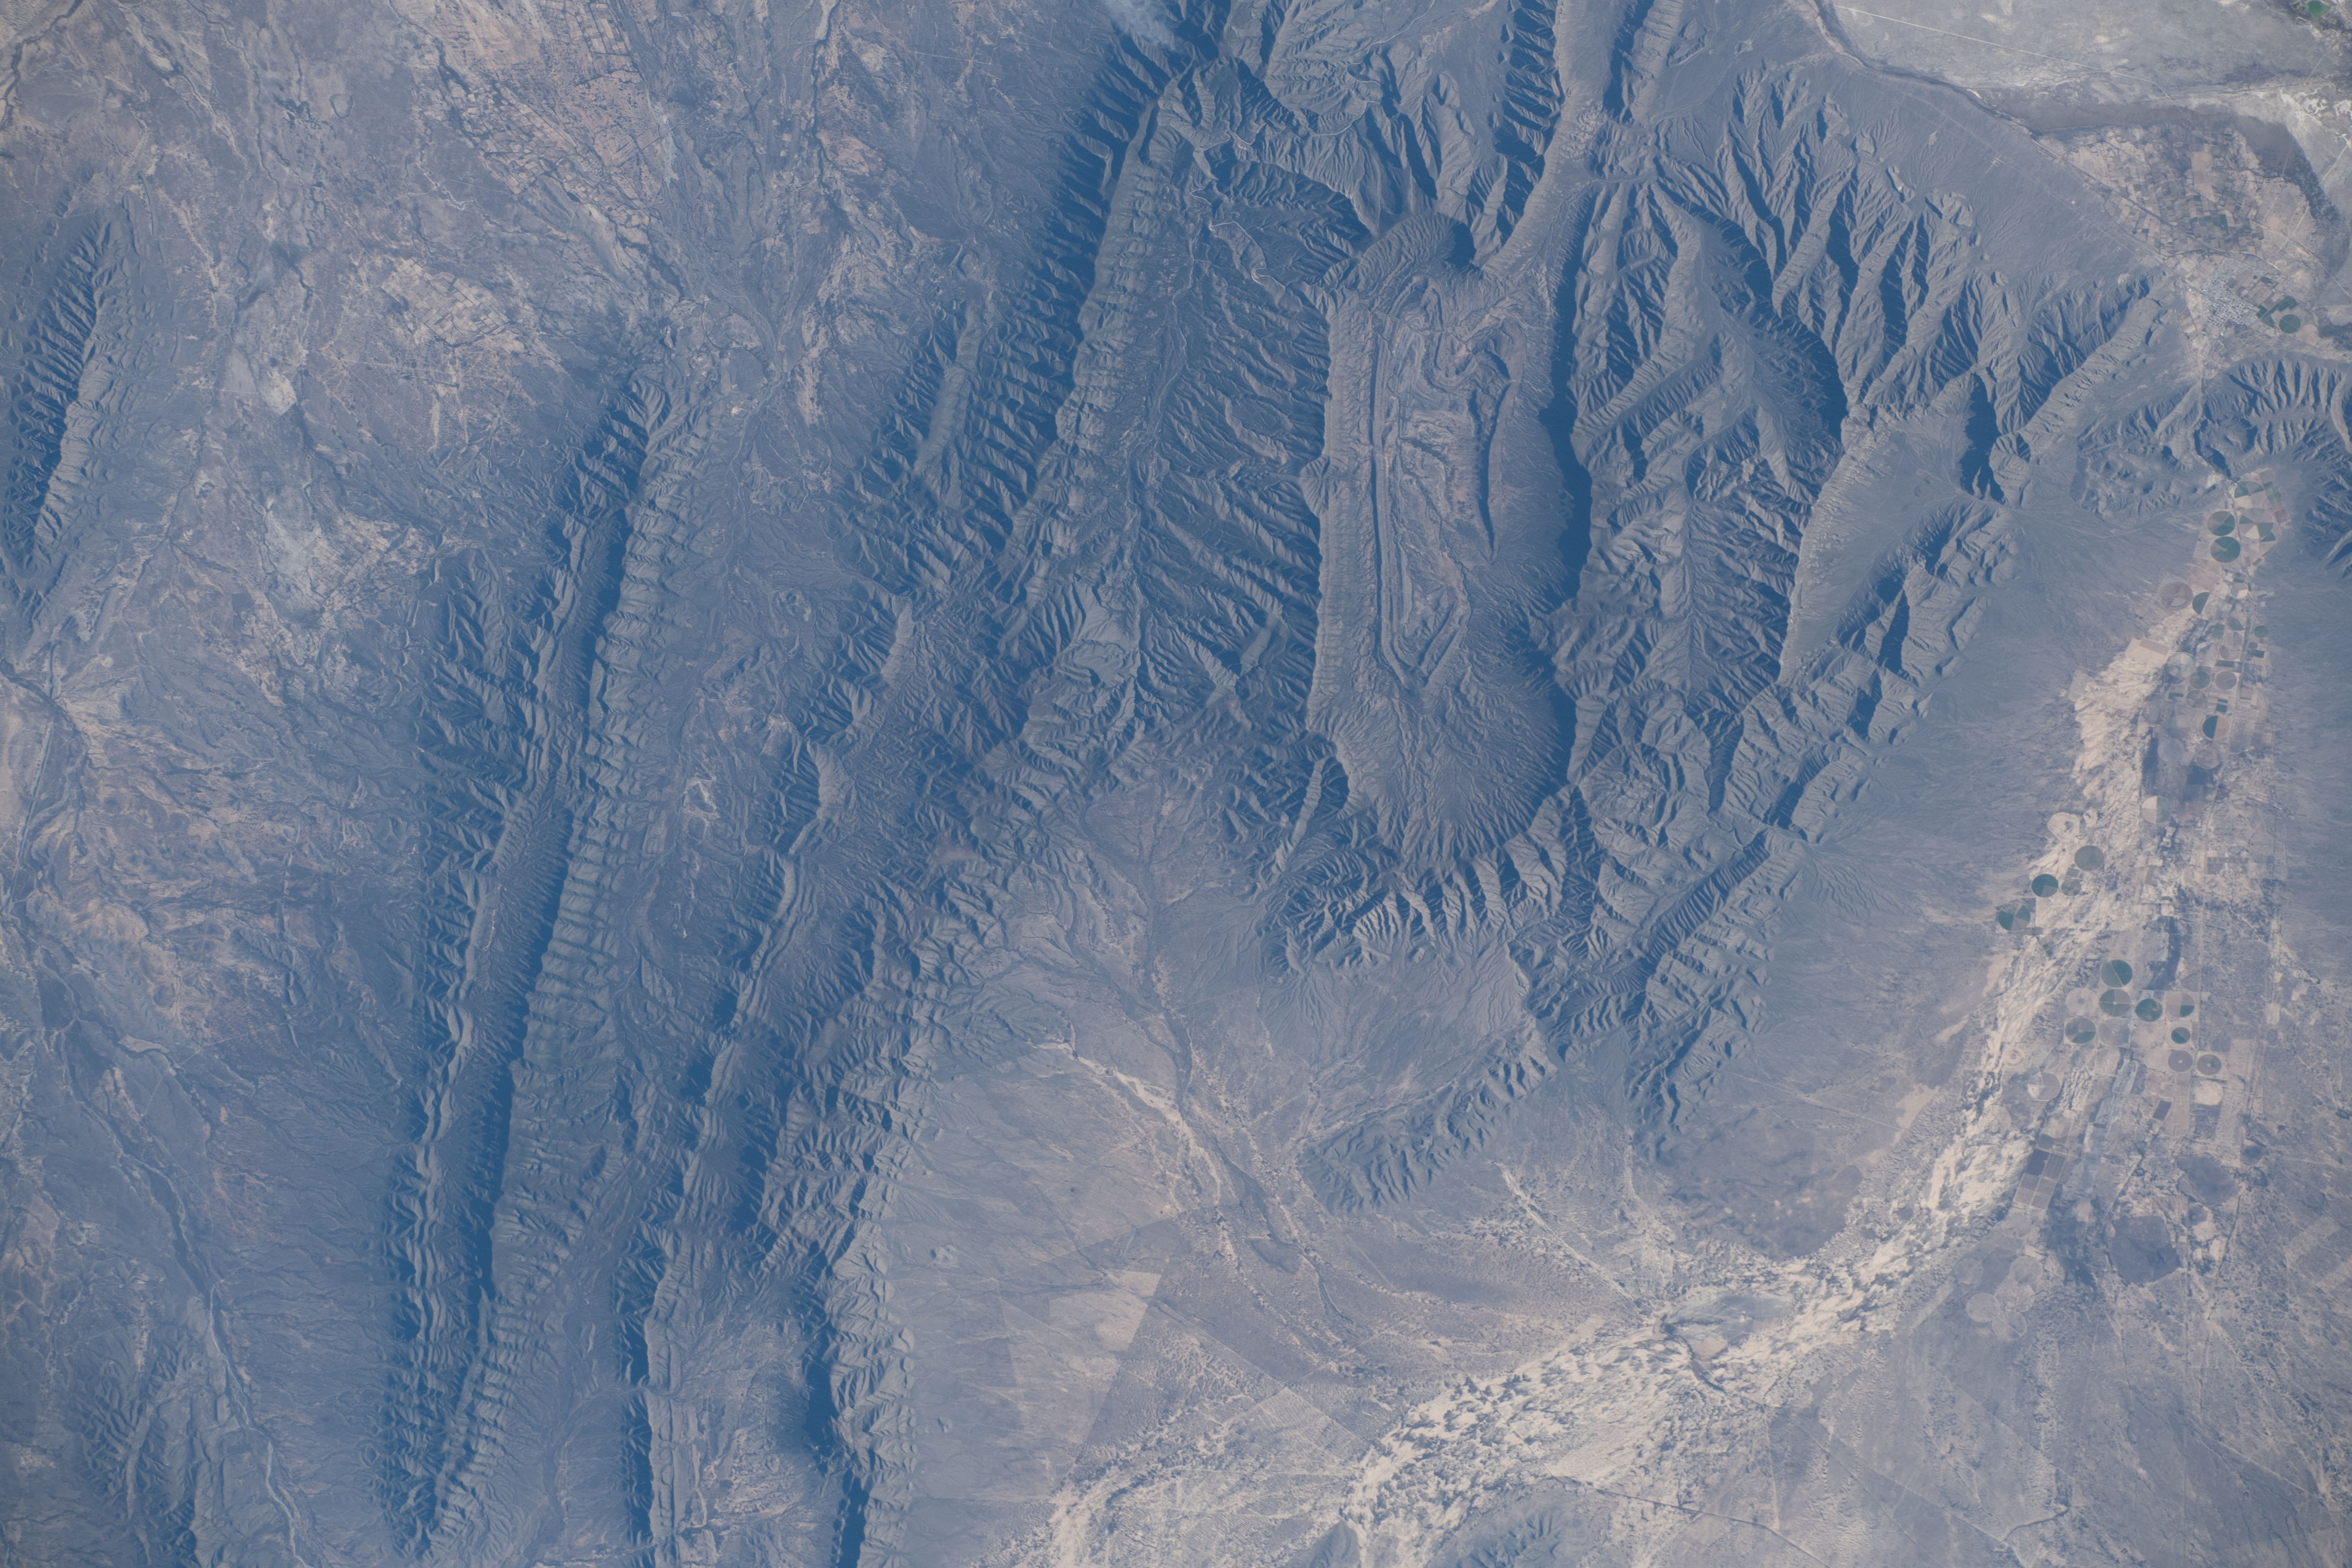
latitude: 27.3
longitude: -101.9
